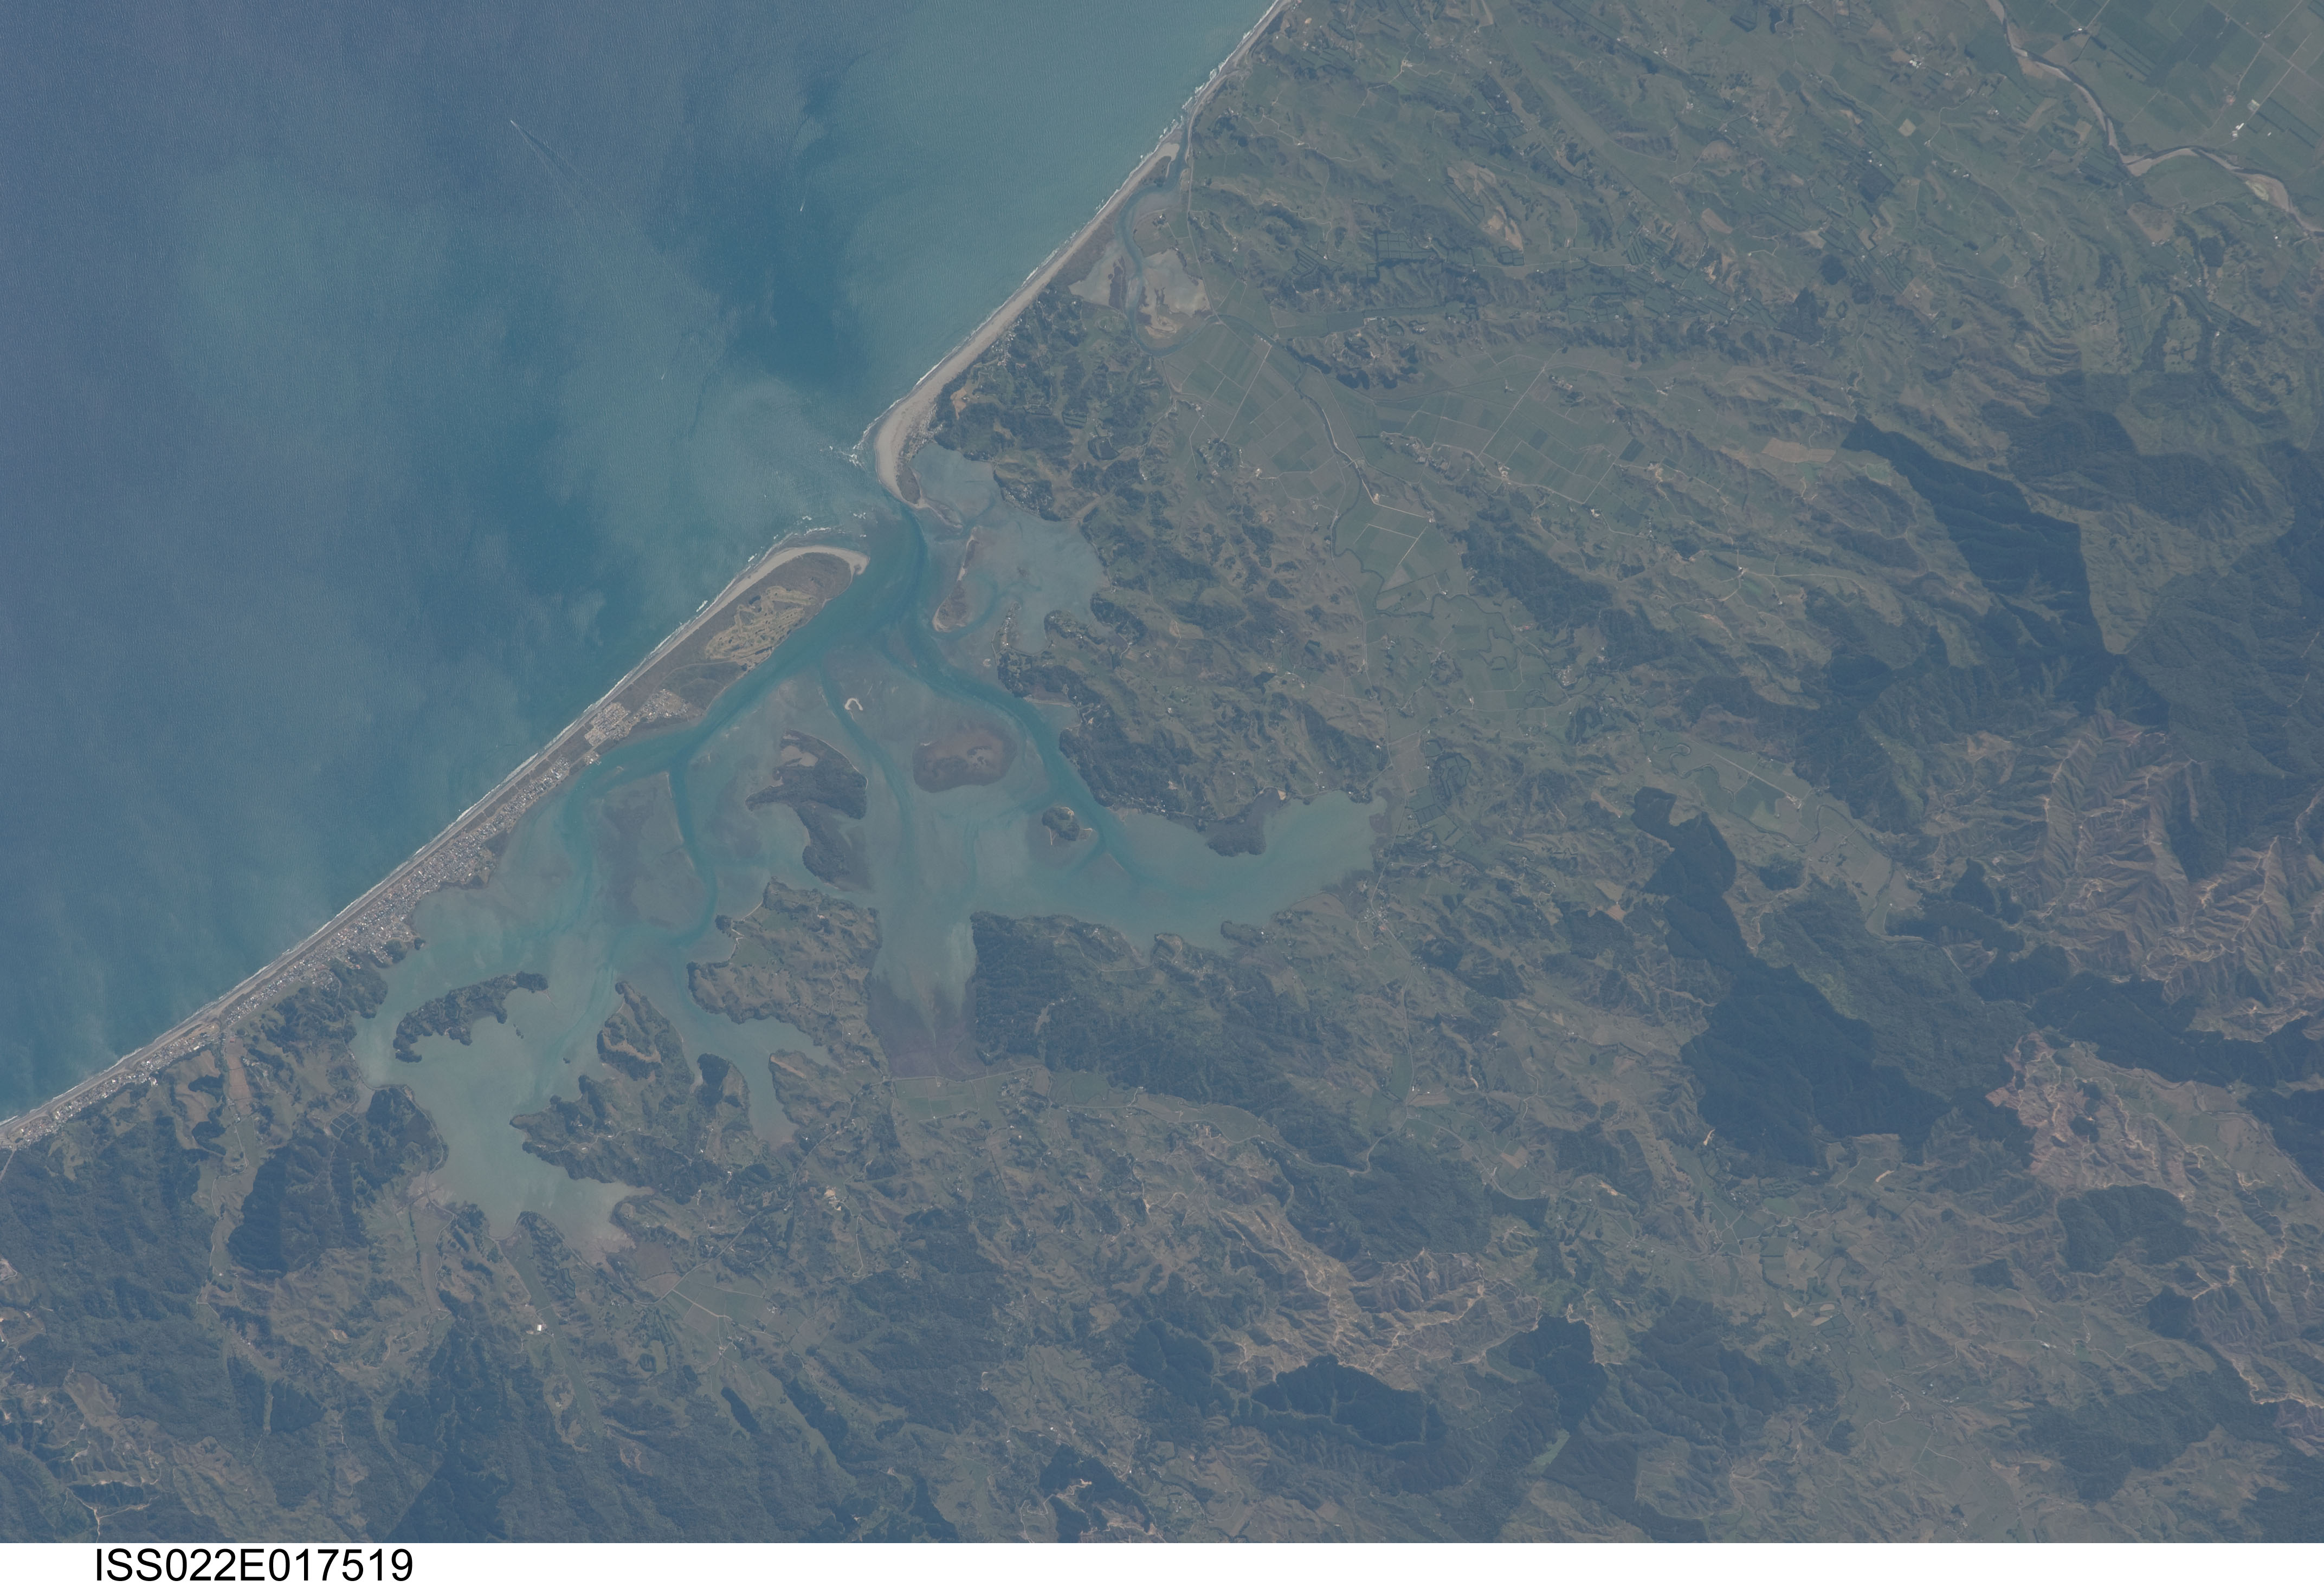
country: NEW ZEALAND-NI
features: OHIWA HARBOR, COAST, FOR., MTS., AGR.
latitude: -38.0
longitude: 177.1
